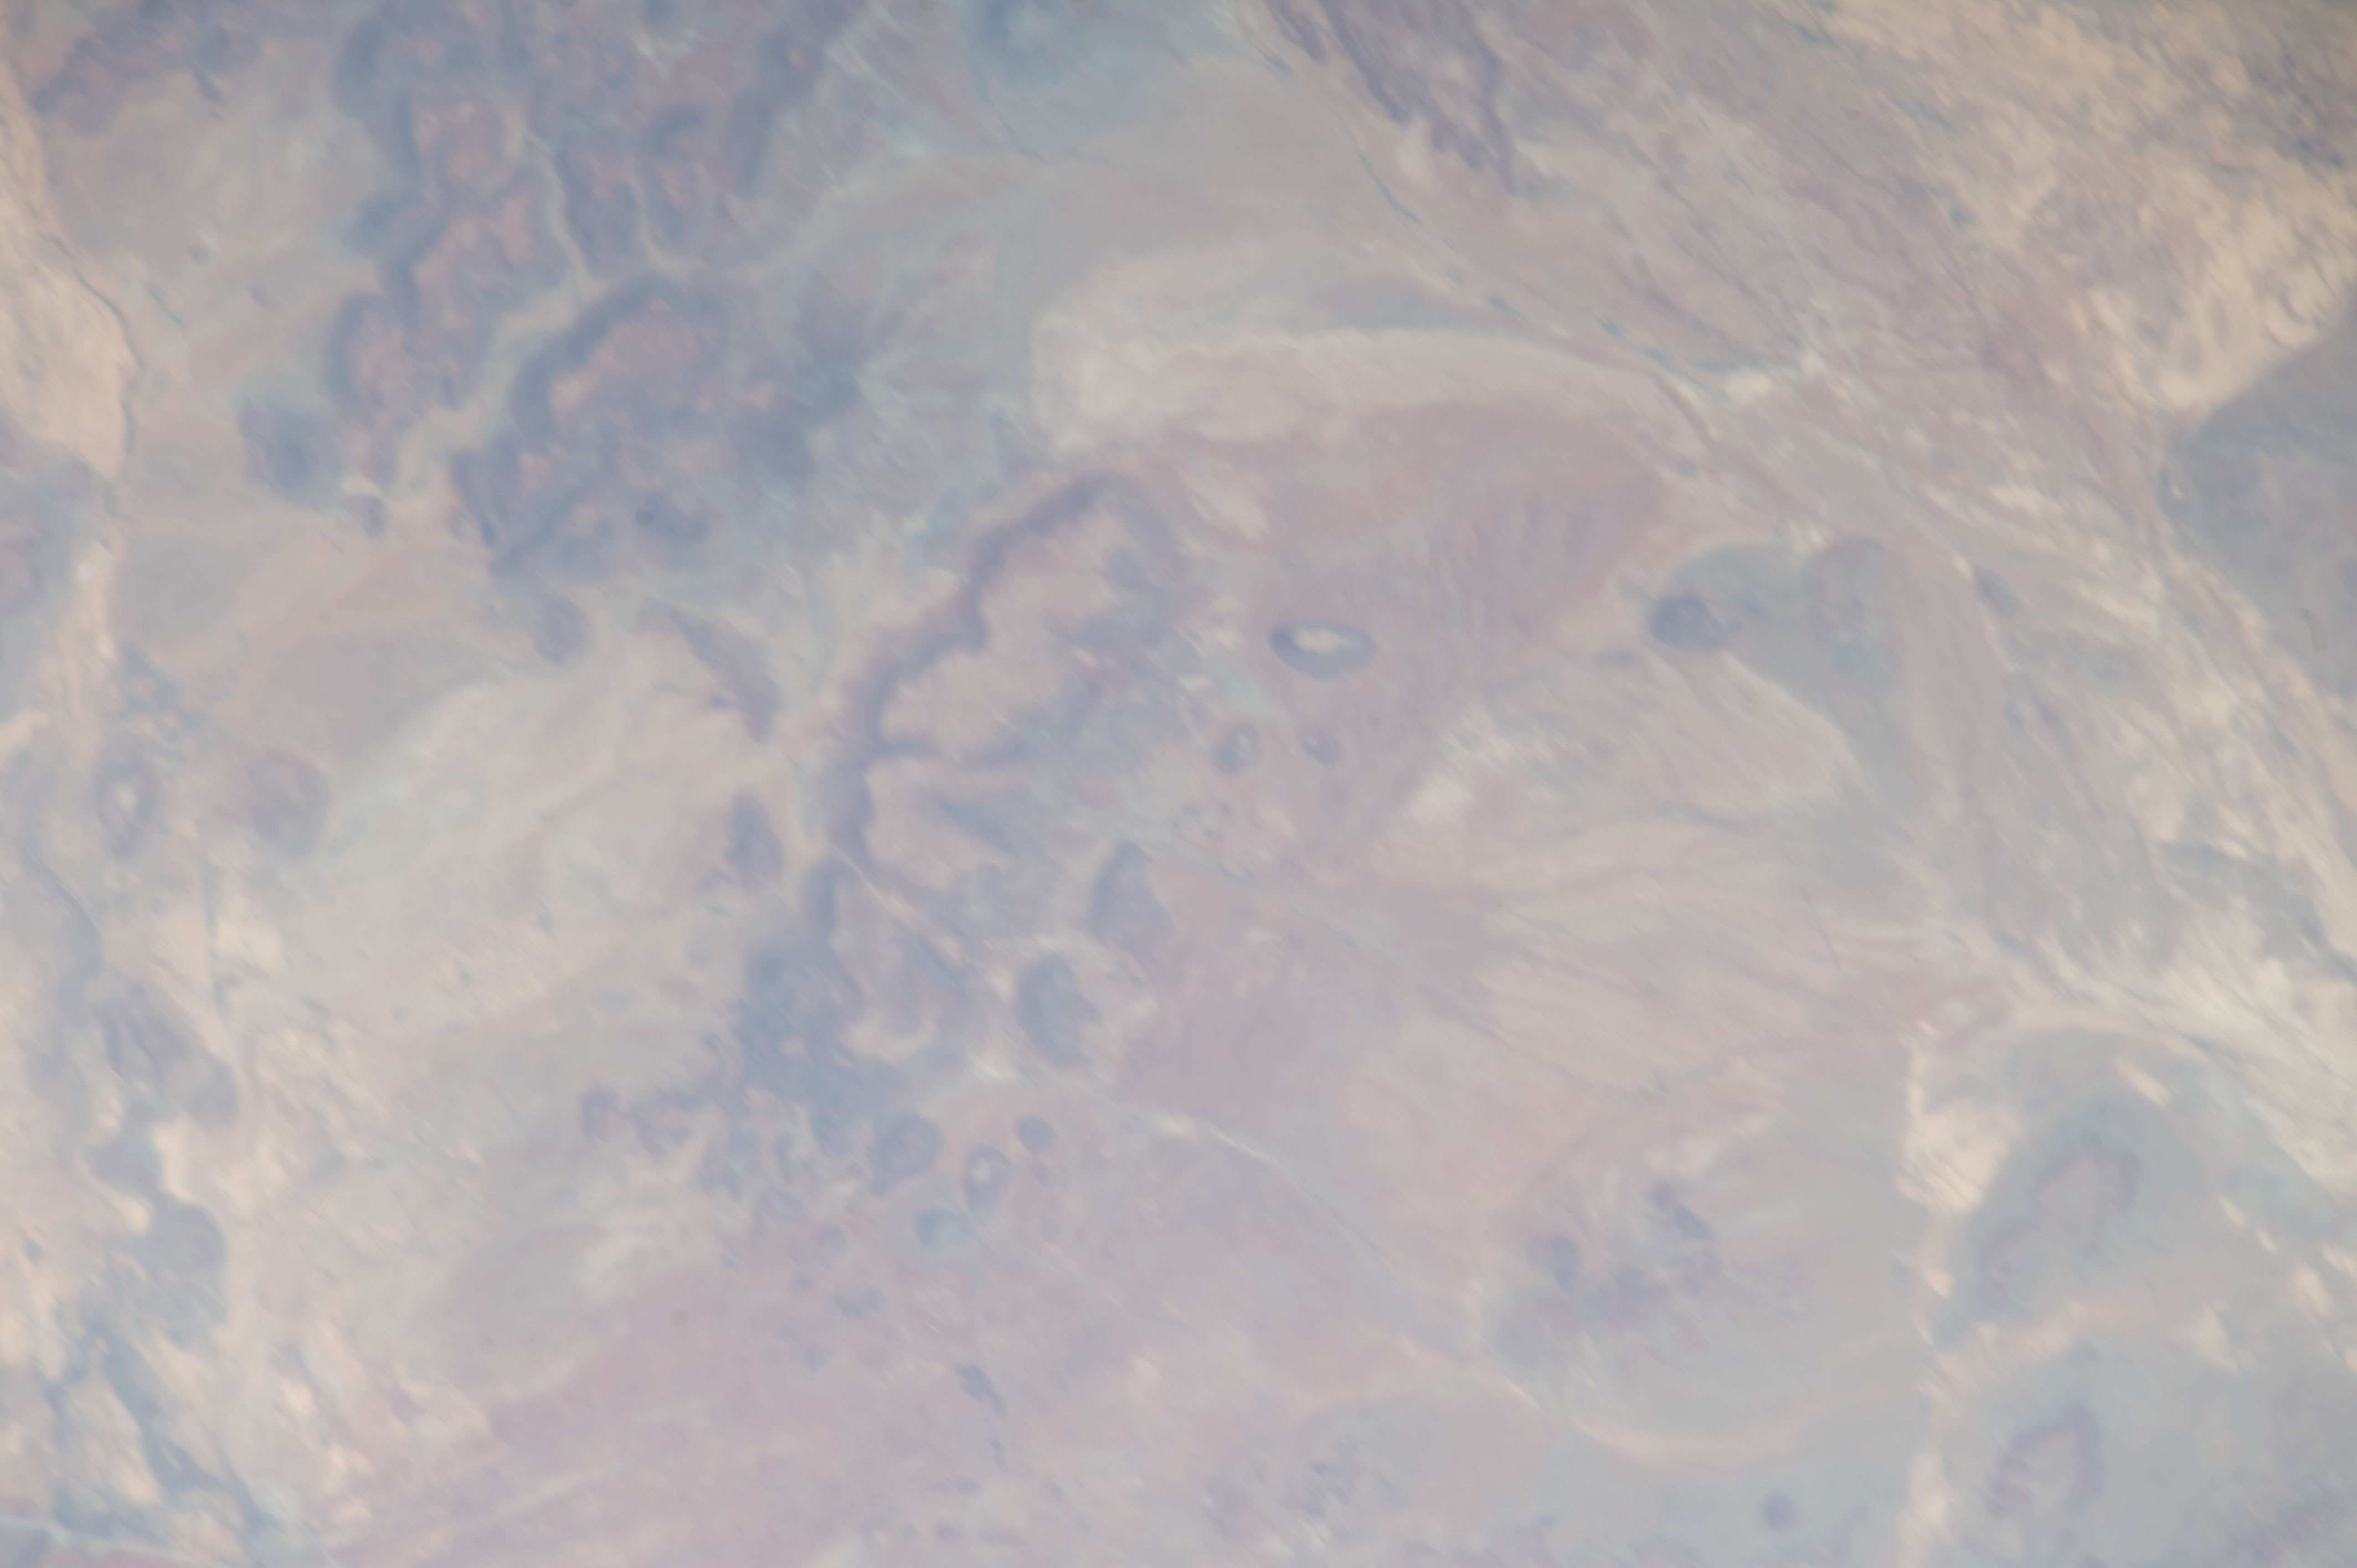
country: REPUBLIC SOUTH AFRICA
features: DISSECTED PLATEAU, ALLUVIAL DRAIN., LINEAR DUNES, AREA SOUTH OF VANWYKSVLEI
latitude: -30.6
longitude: 21.8
